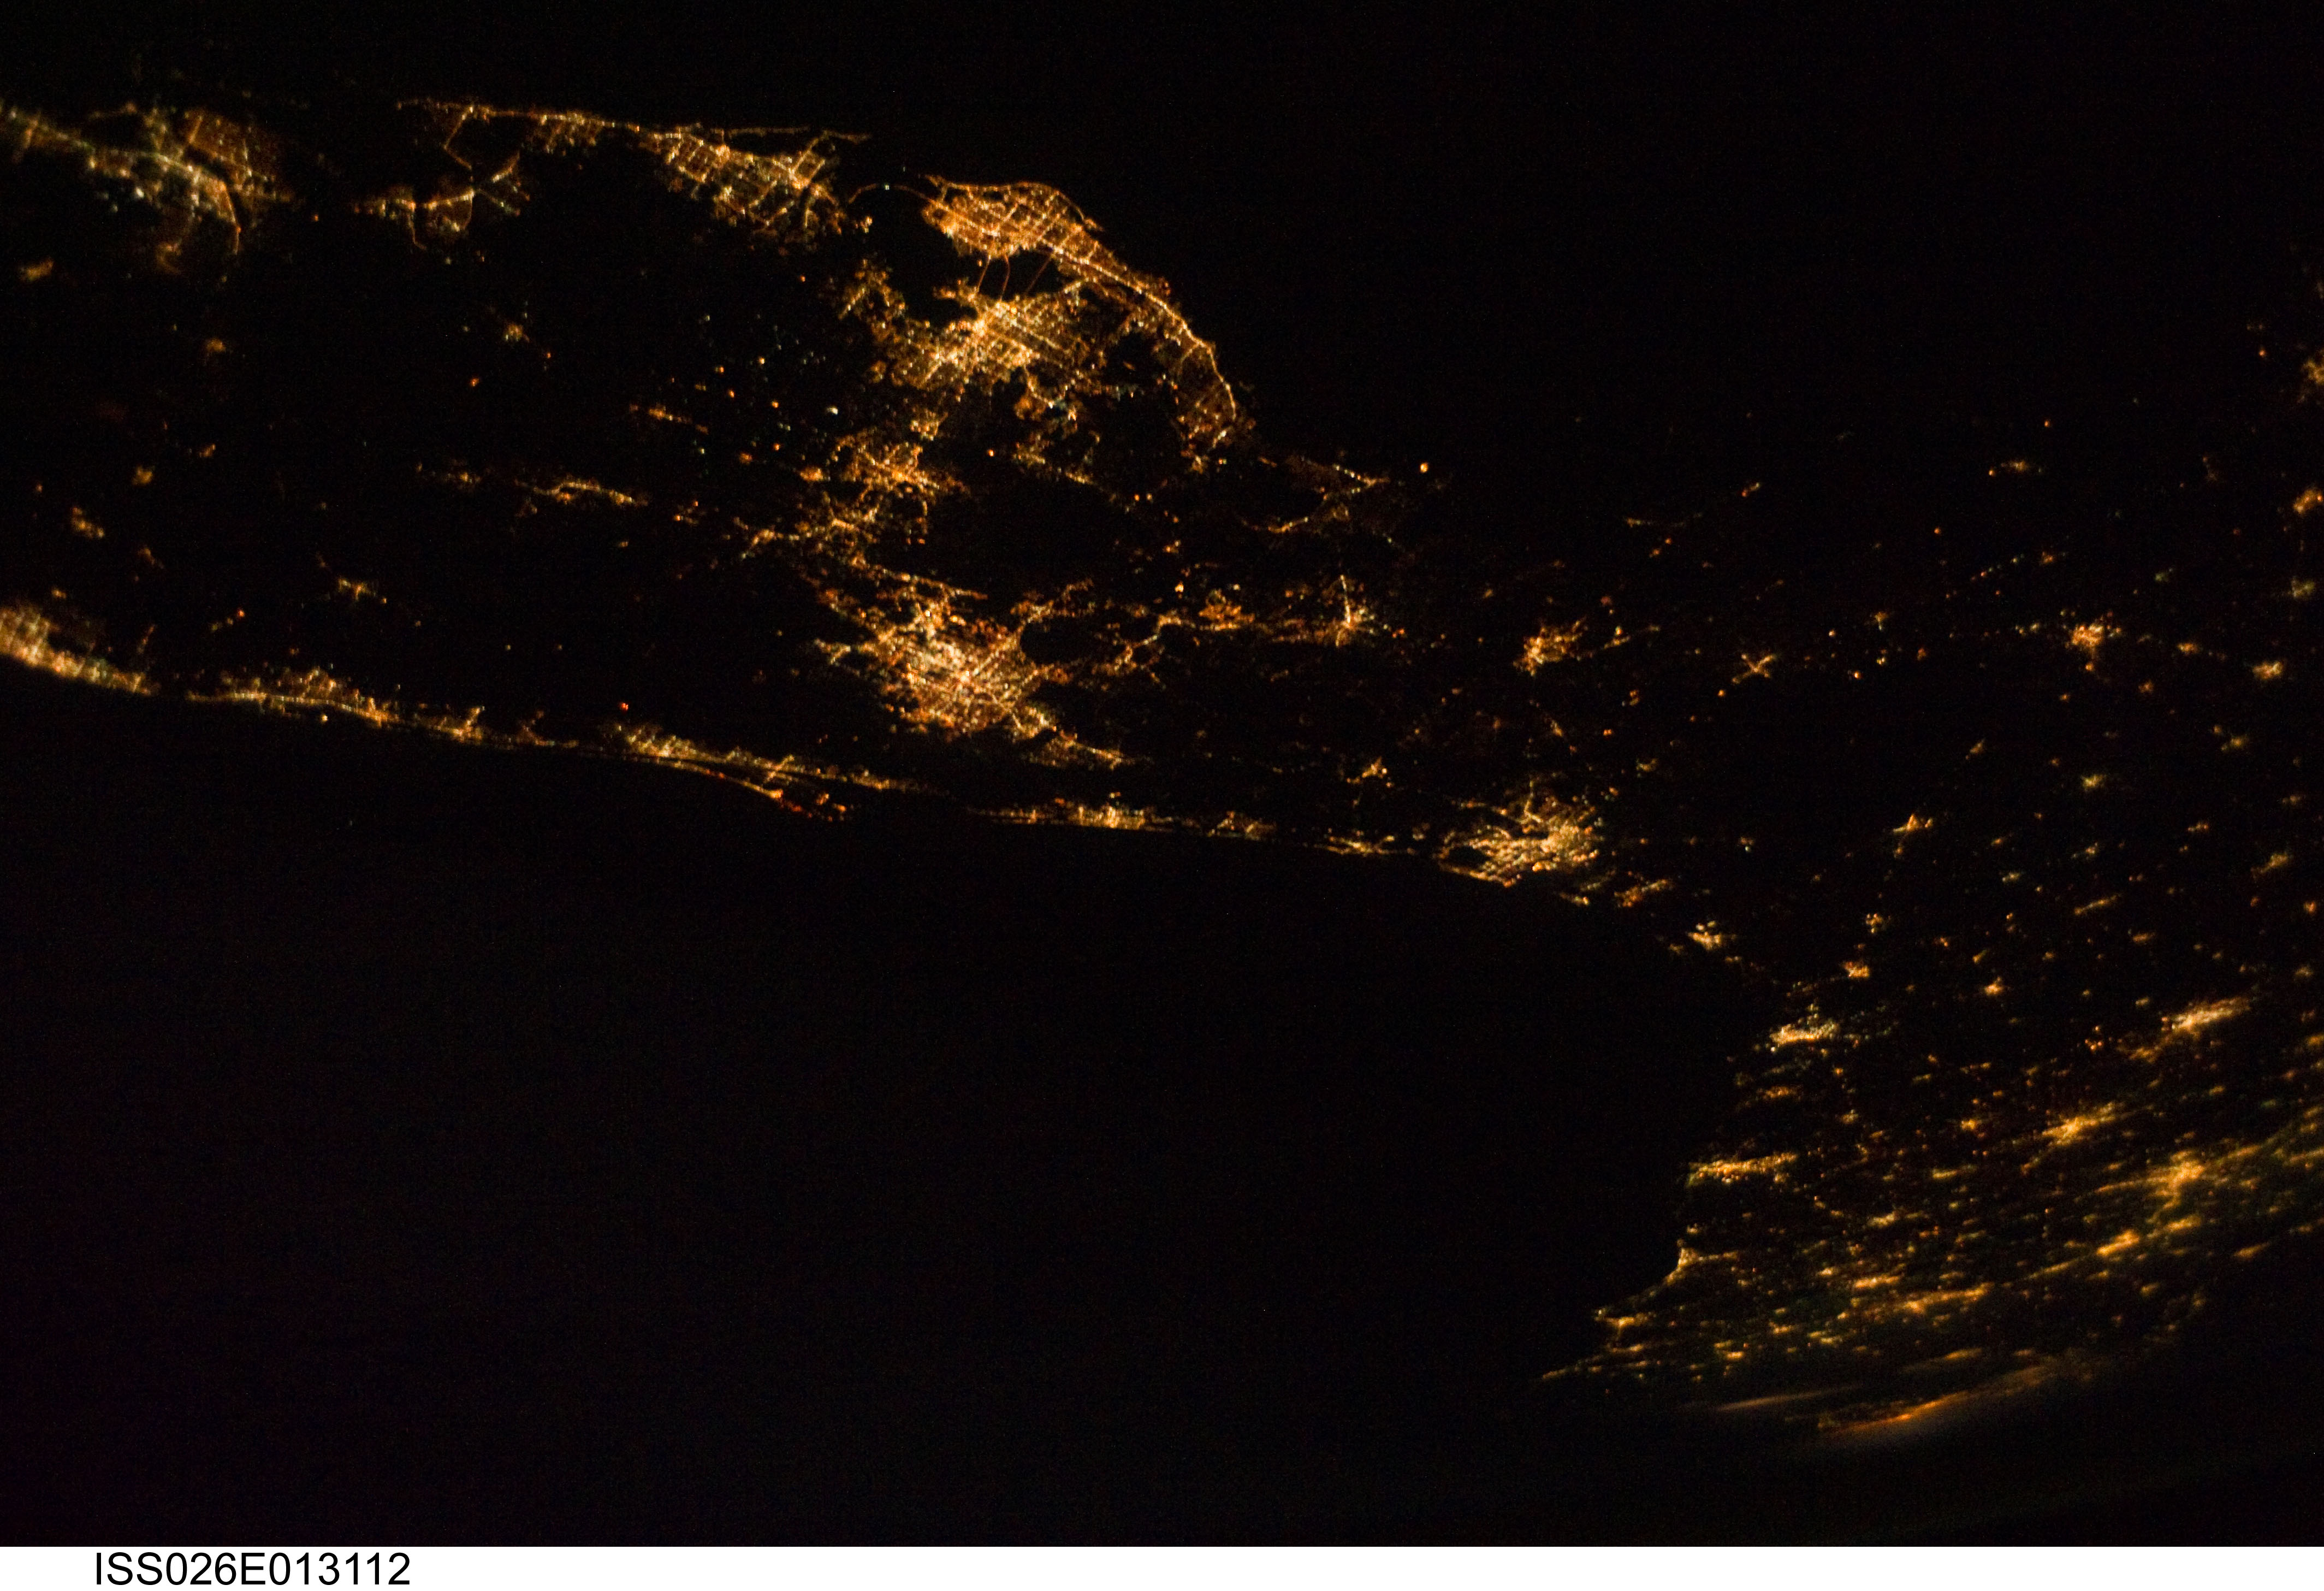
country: USA-FLORIDA
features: PAN-NORTH FLORIDA PEN.-SOUTHEAST UNITED STATES REGION AT NIGHT, EARTH LIMB
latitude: 29.5
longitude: -81.0
